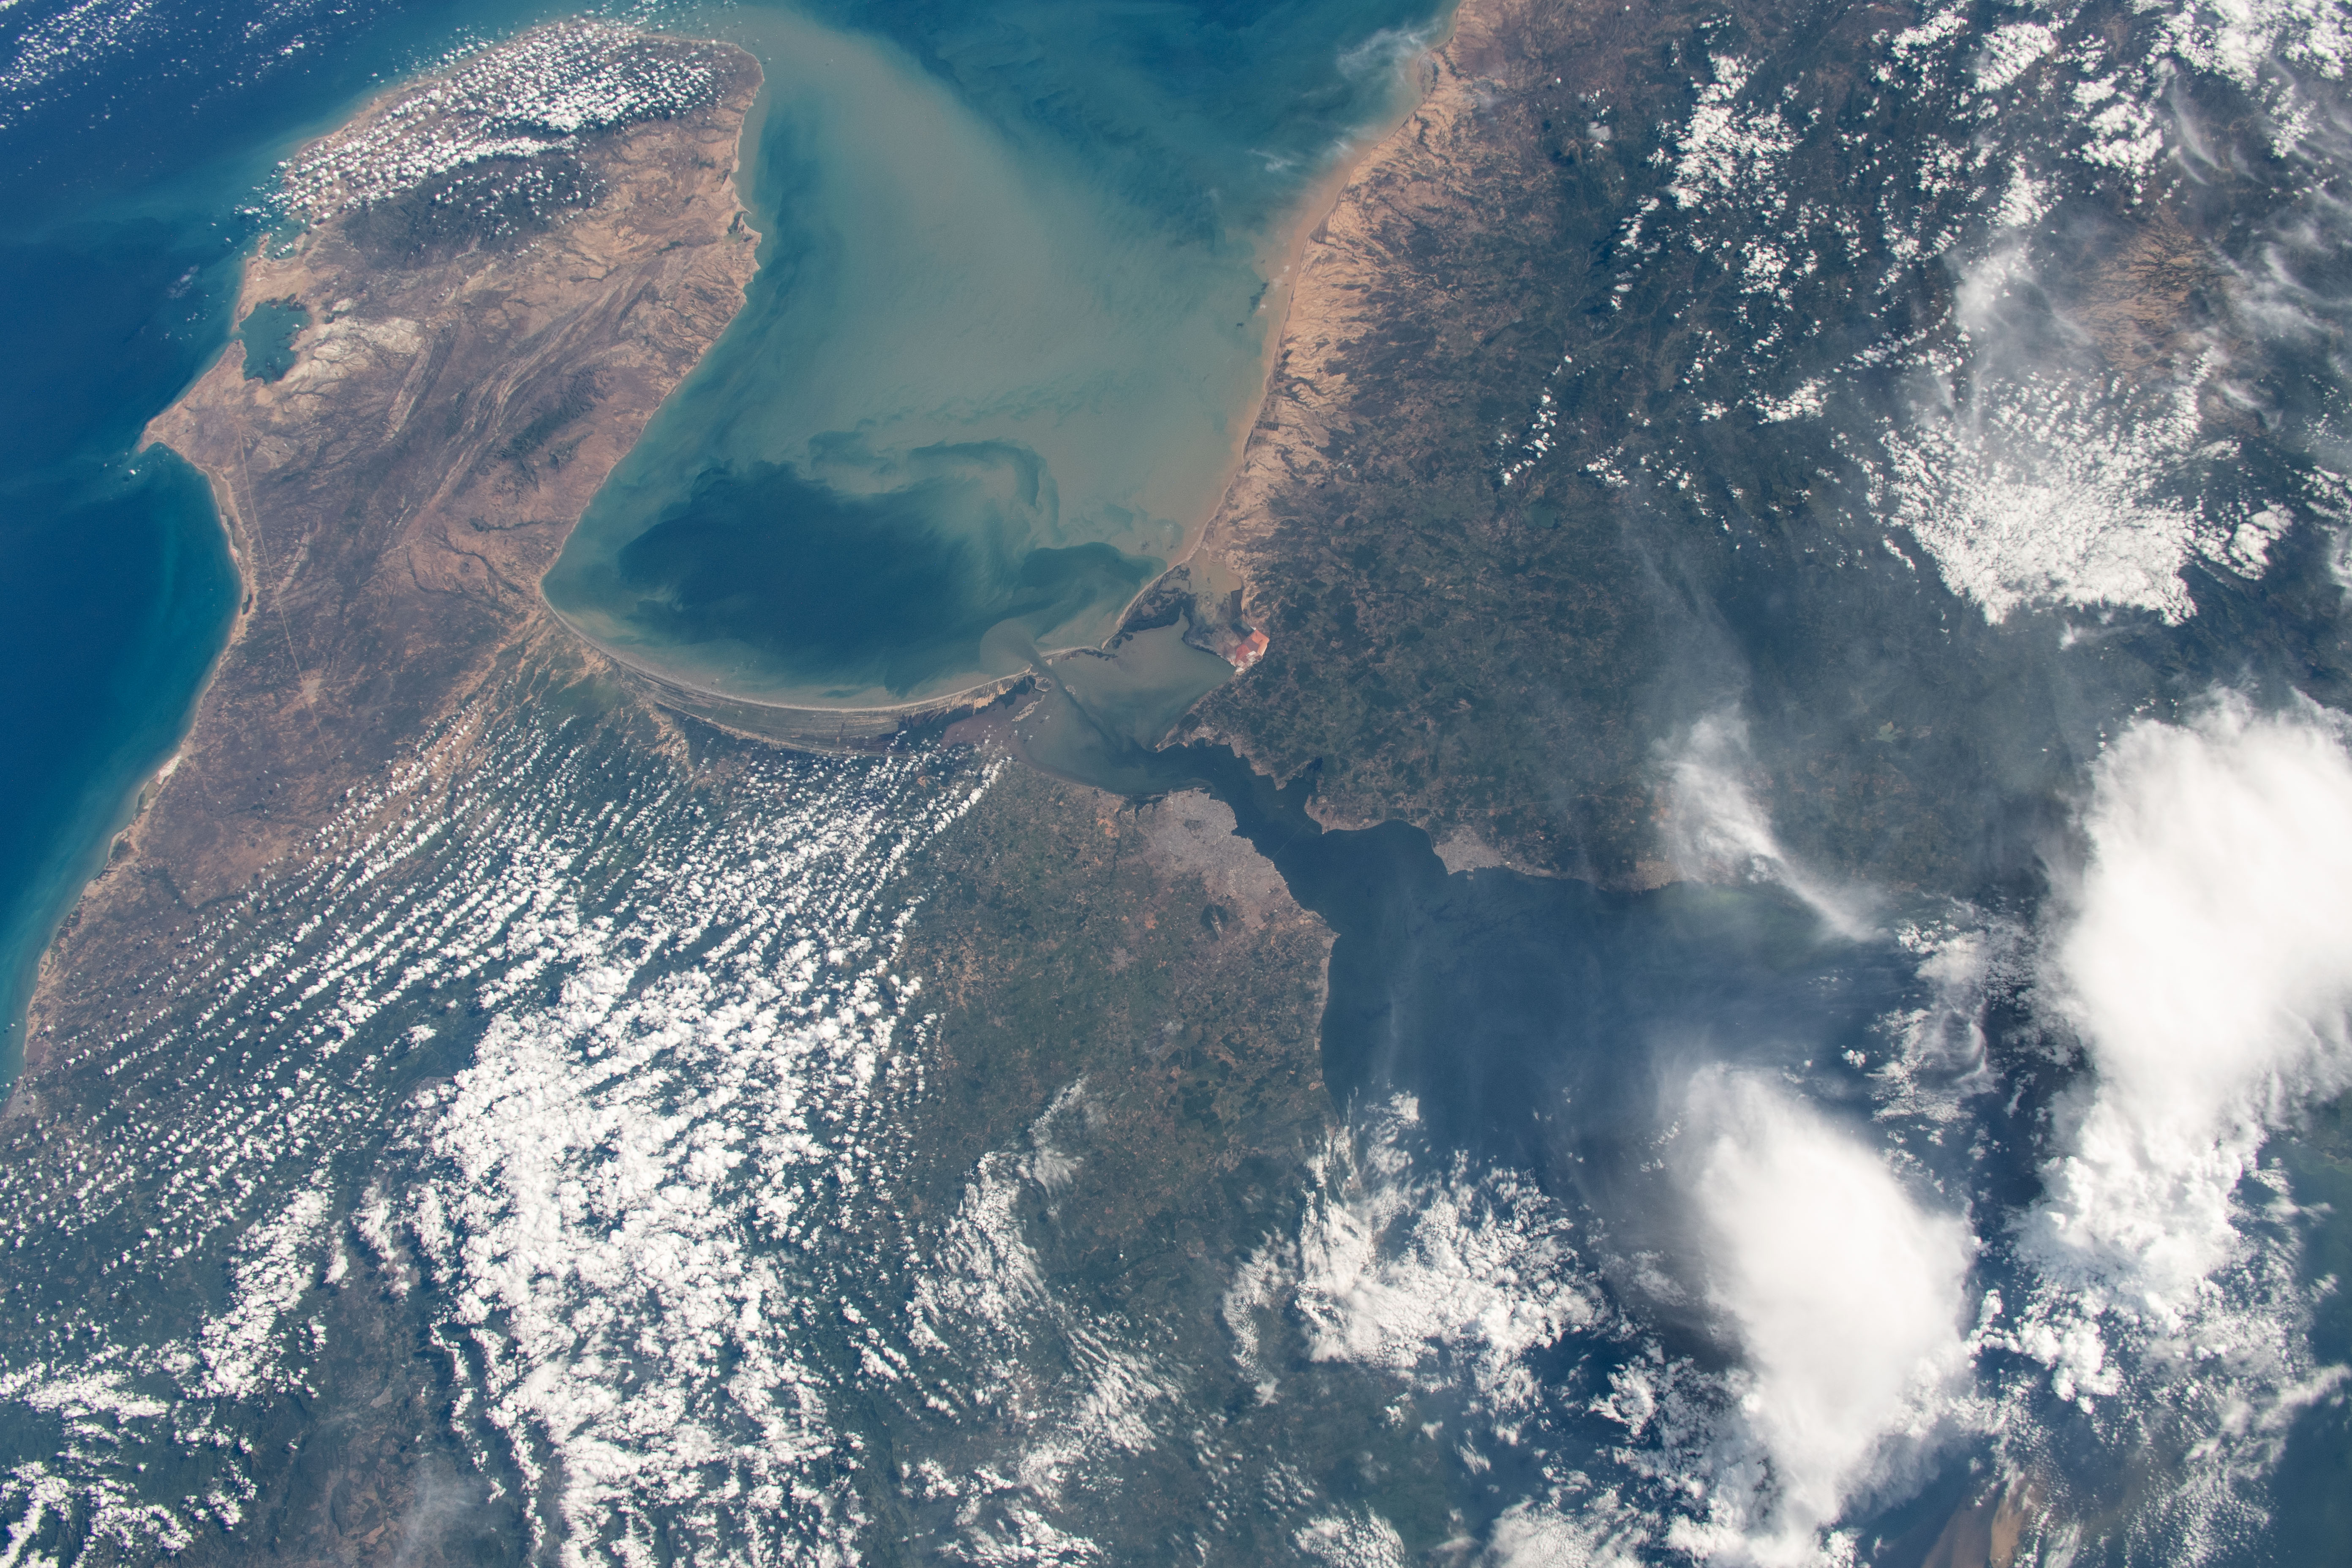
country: VENEZUELA
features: GULF OF VENEZUELA, LAKE MARACAIBO
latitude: 10.5
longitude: -71.5
